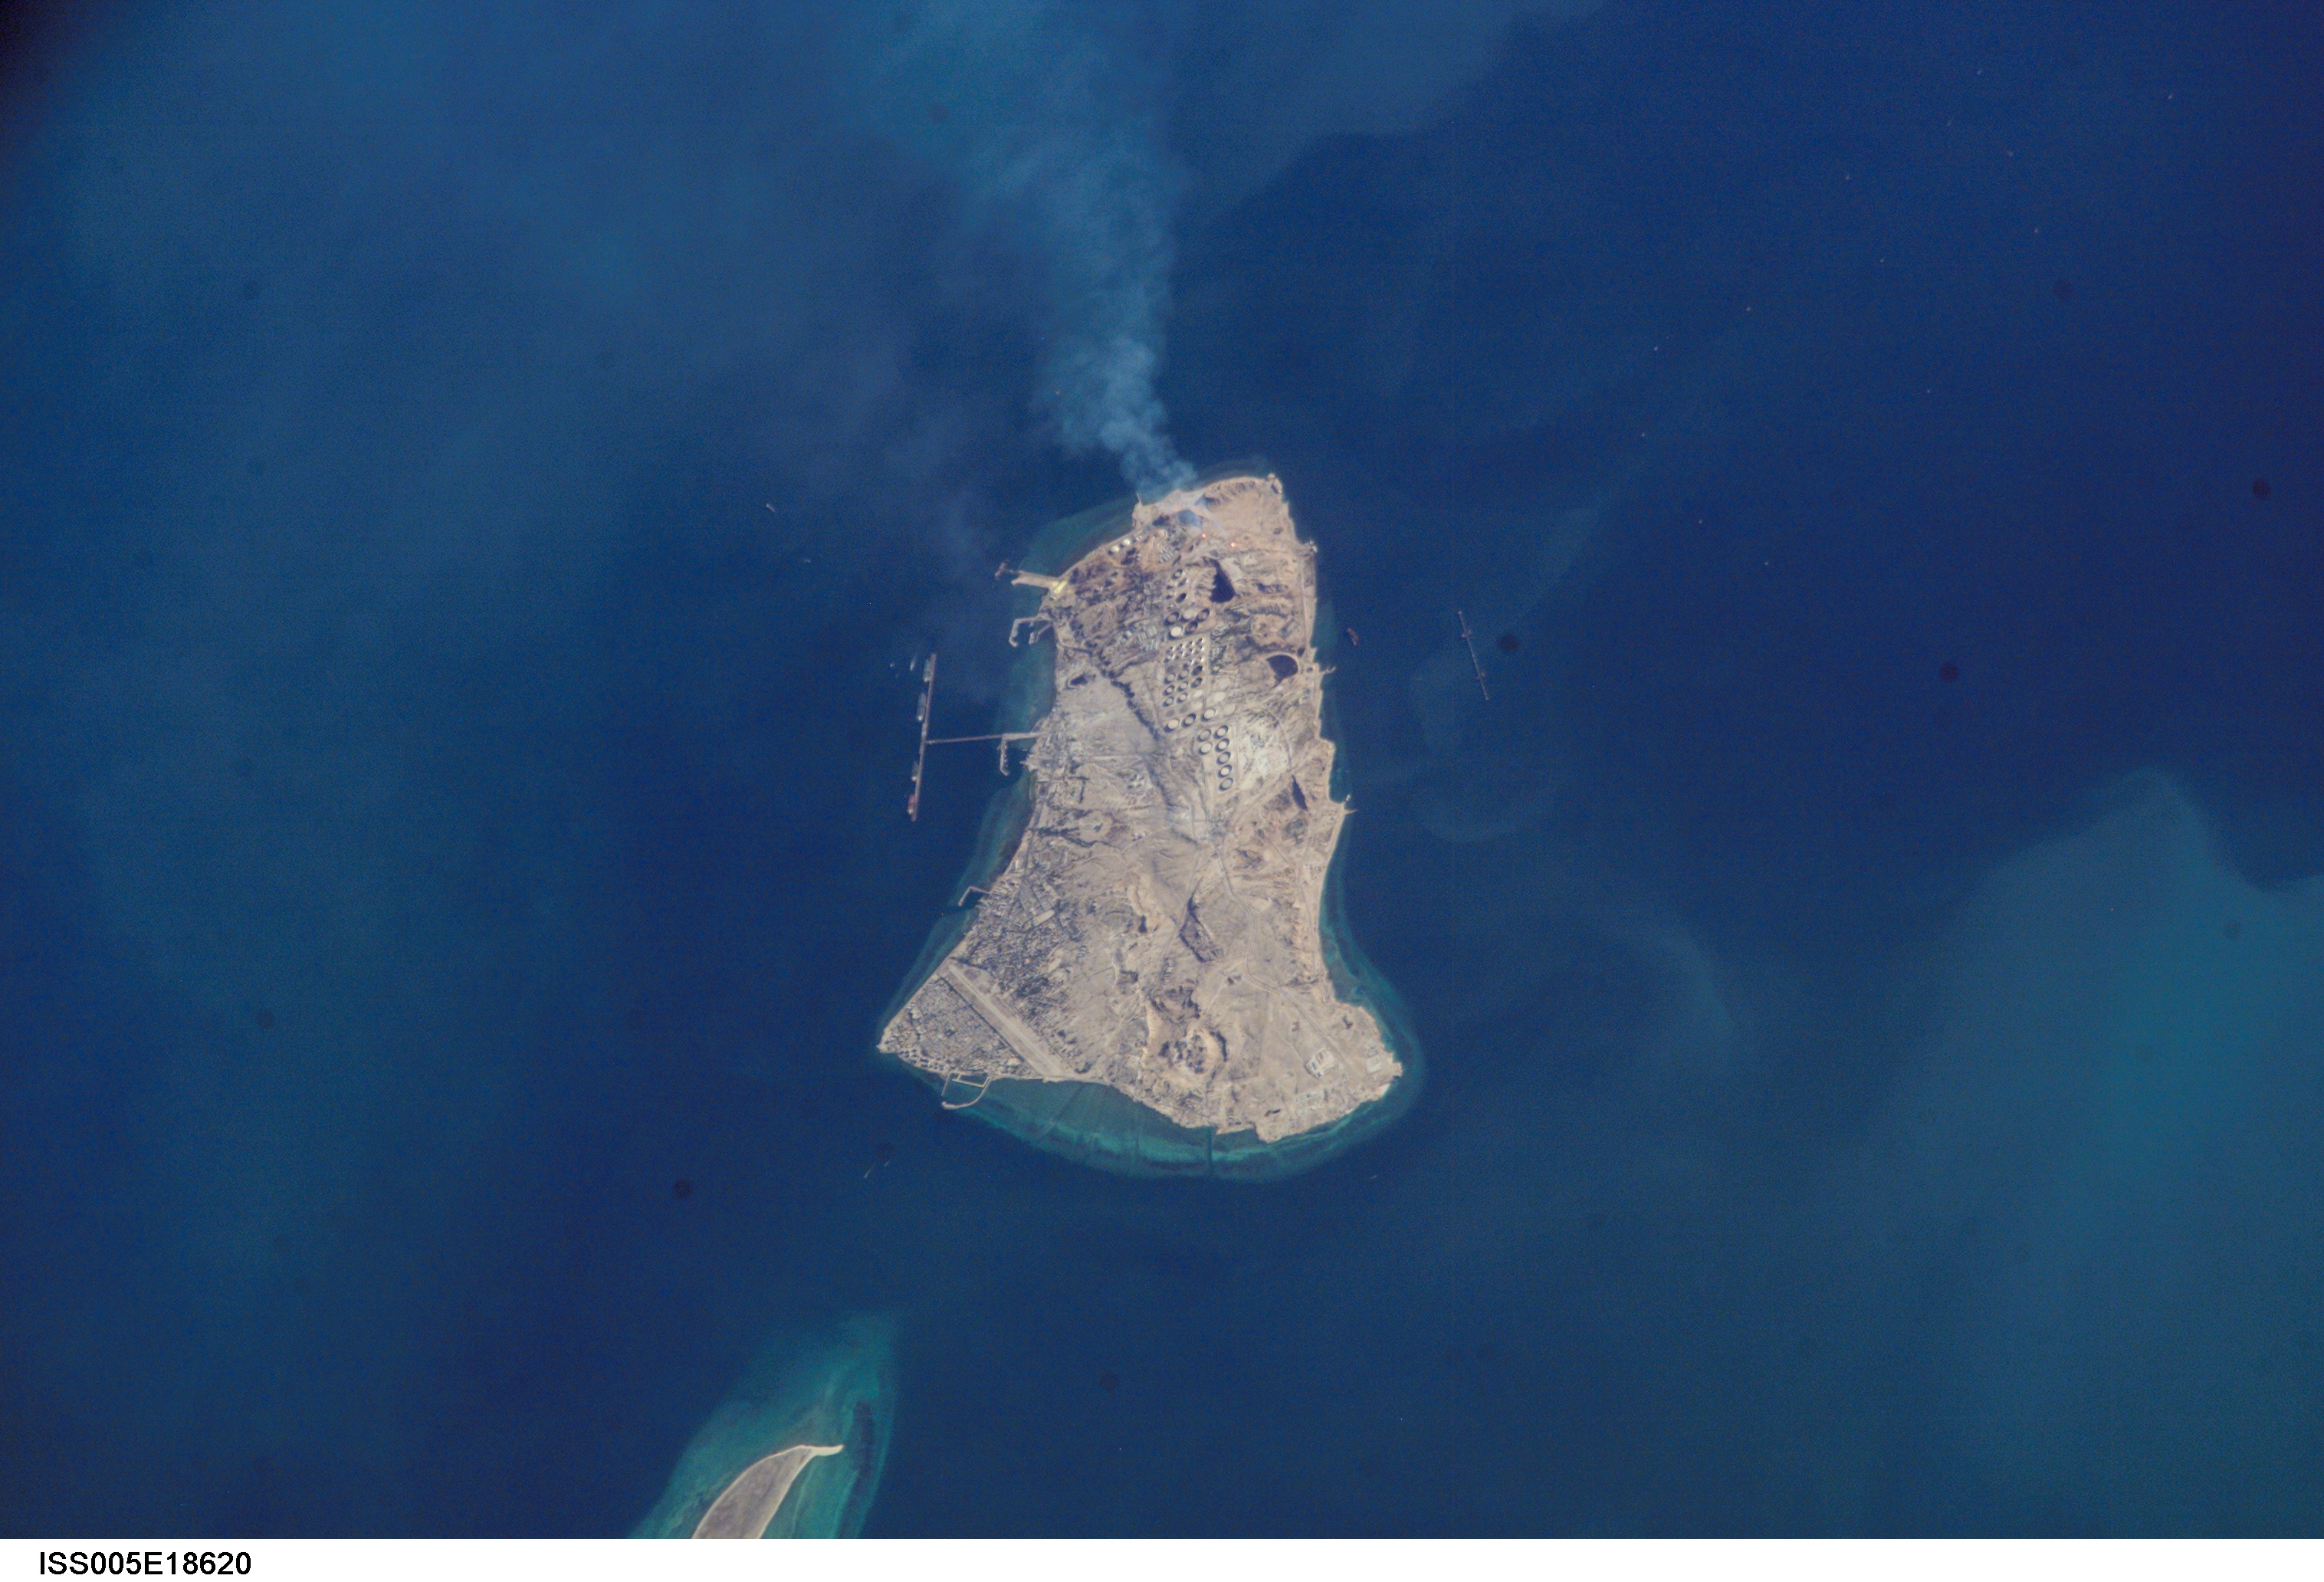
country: IRAN
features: KHARK ISLAND, SMOKE PLUME
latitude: 29.2
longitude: 50.2
